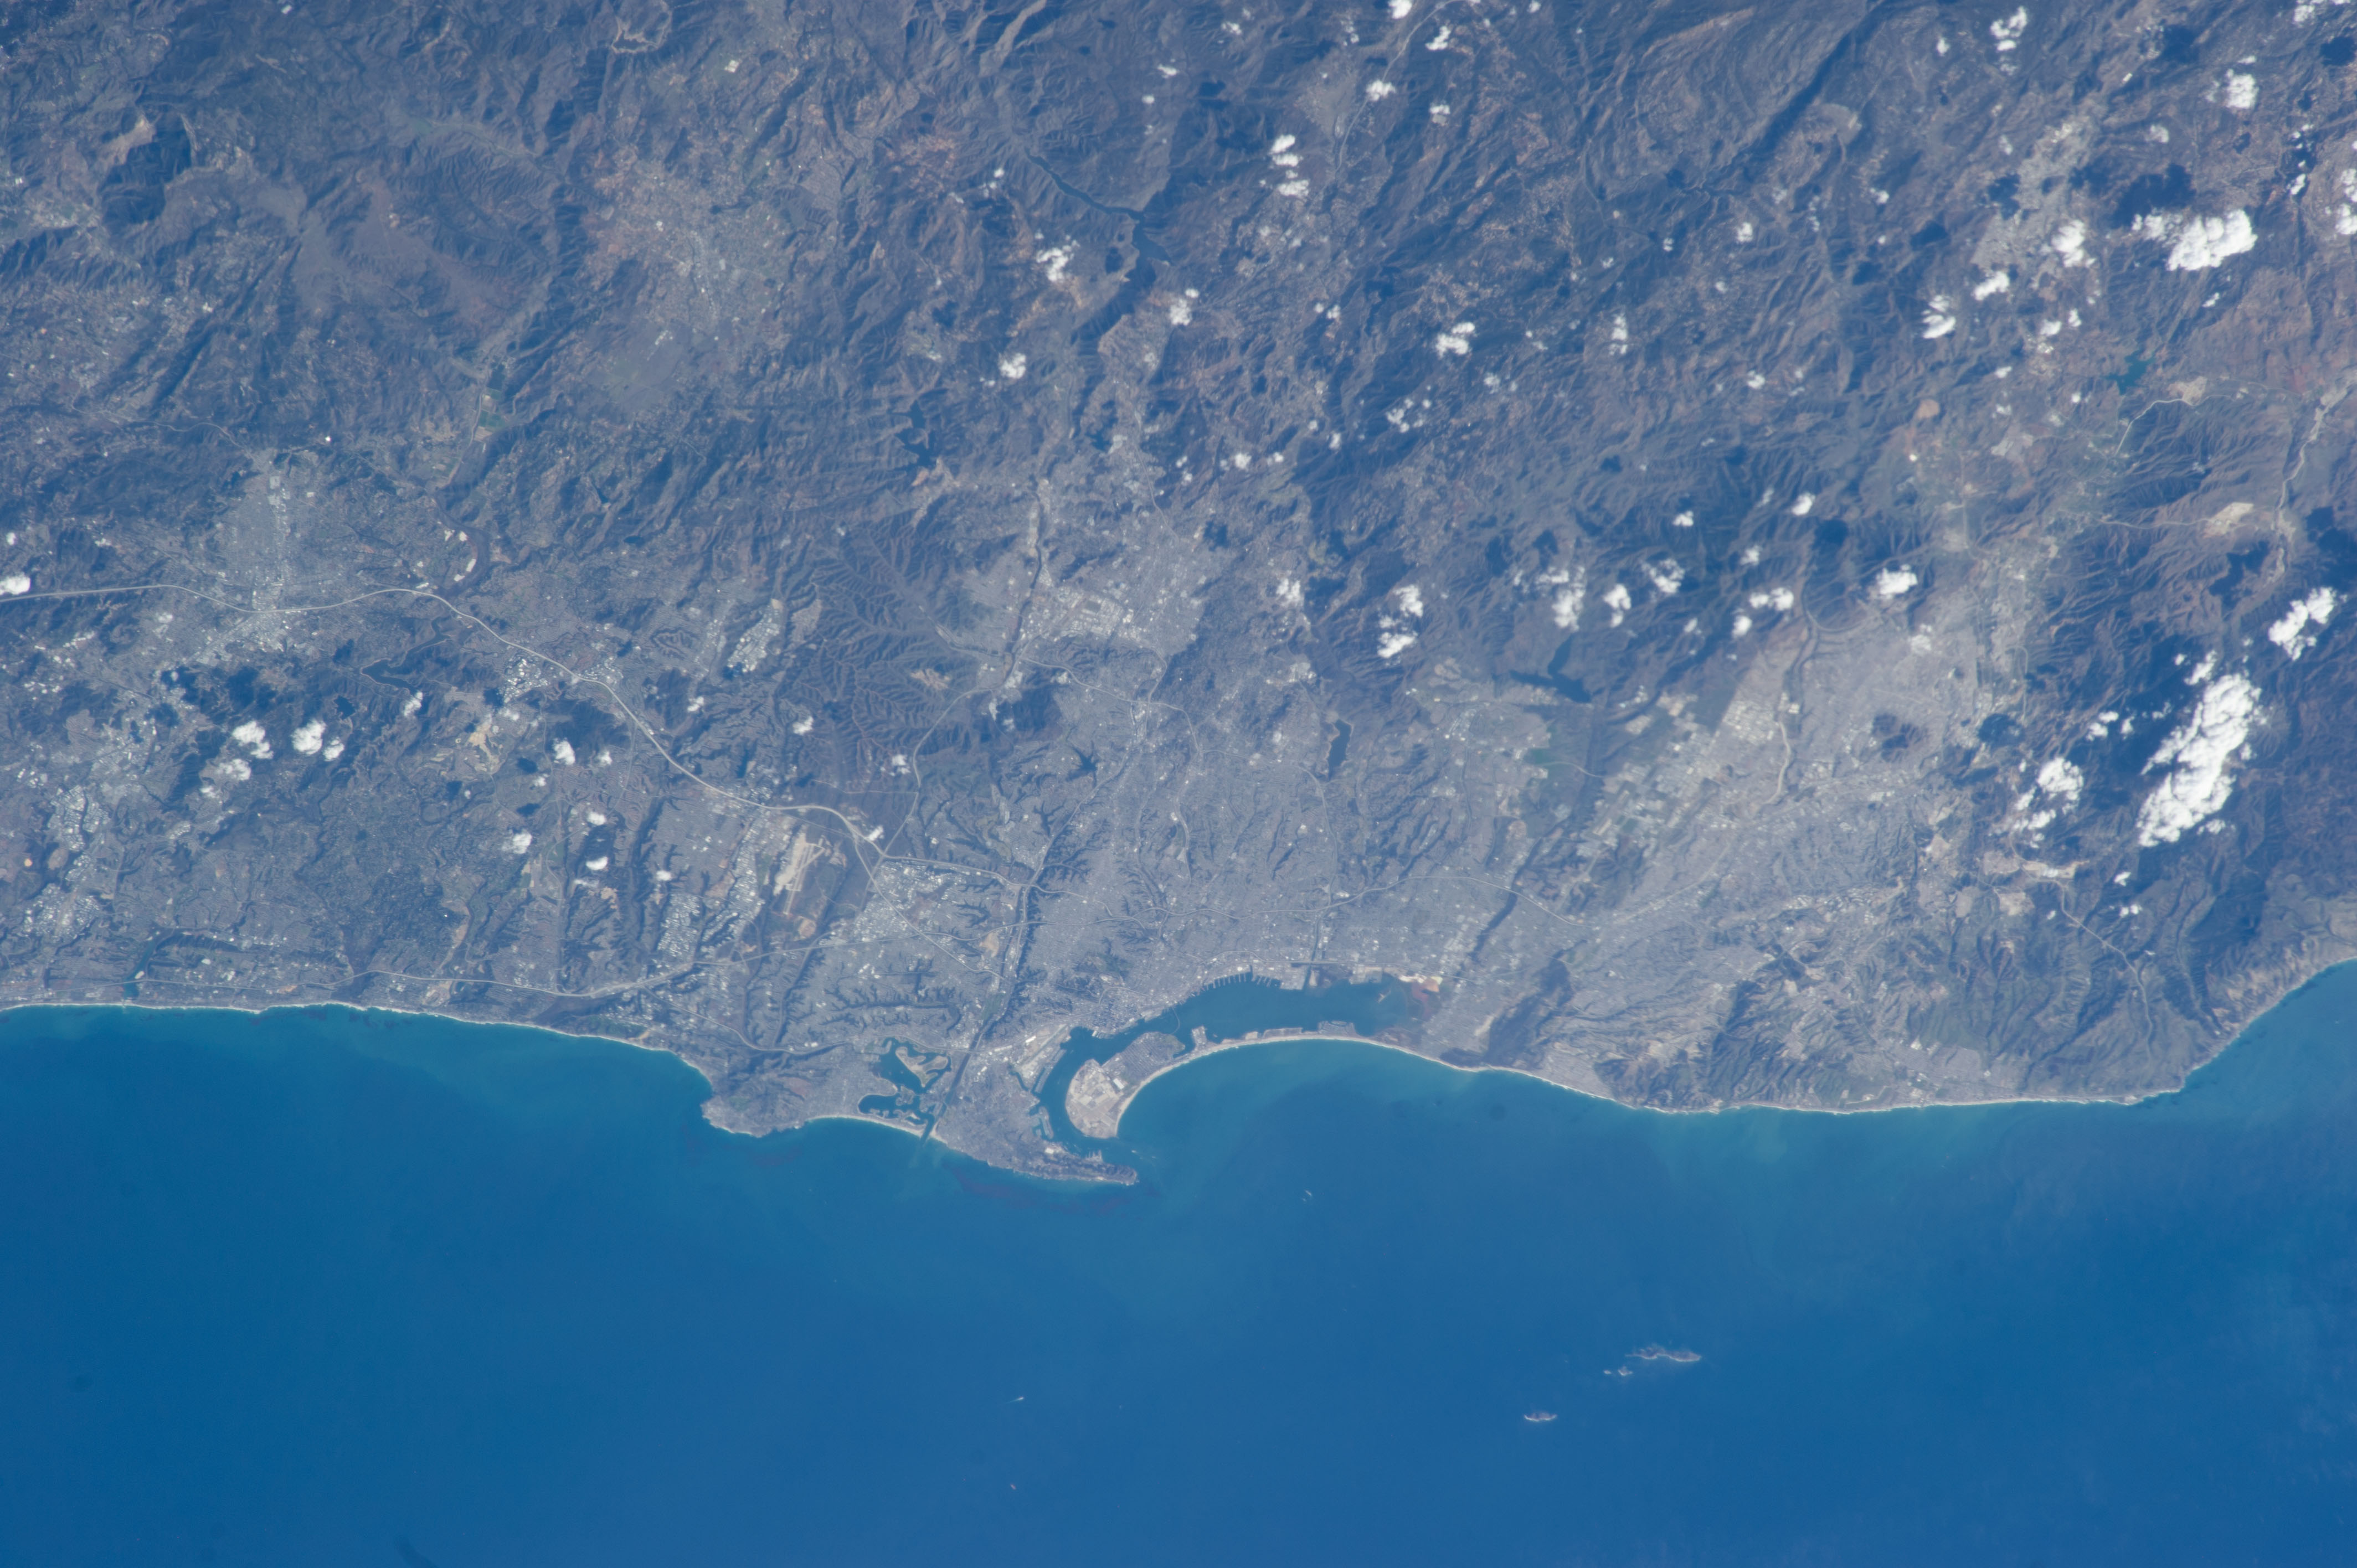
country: USA-CALIFORNIA
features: SAN DIEGO, TIJUANA, CHULA VISTA, LA LOLLA, PACIFIC O., CORONADO ISLANDS
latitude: 32.8
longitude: -117.0
